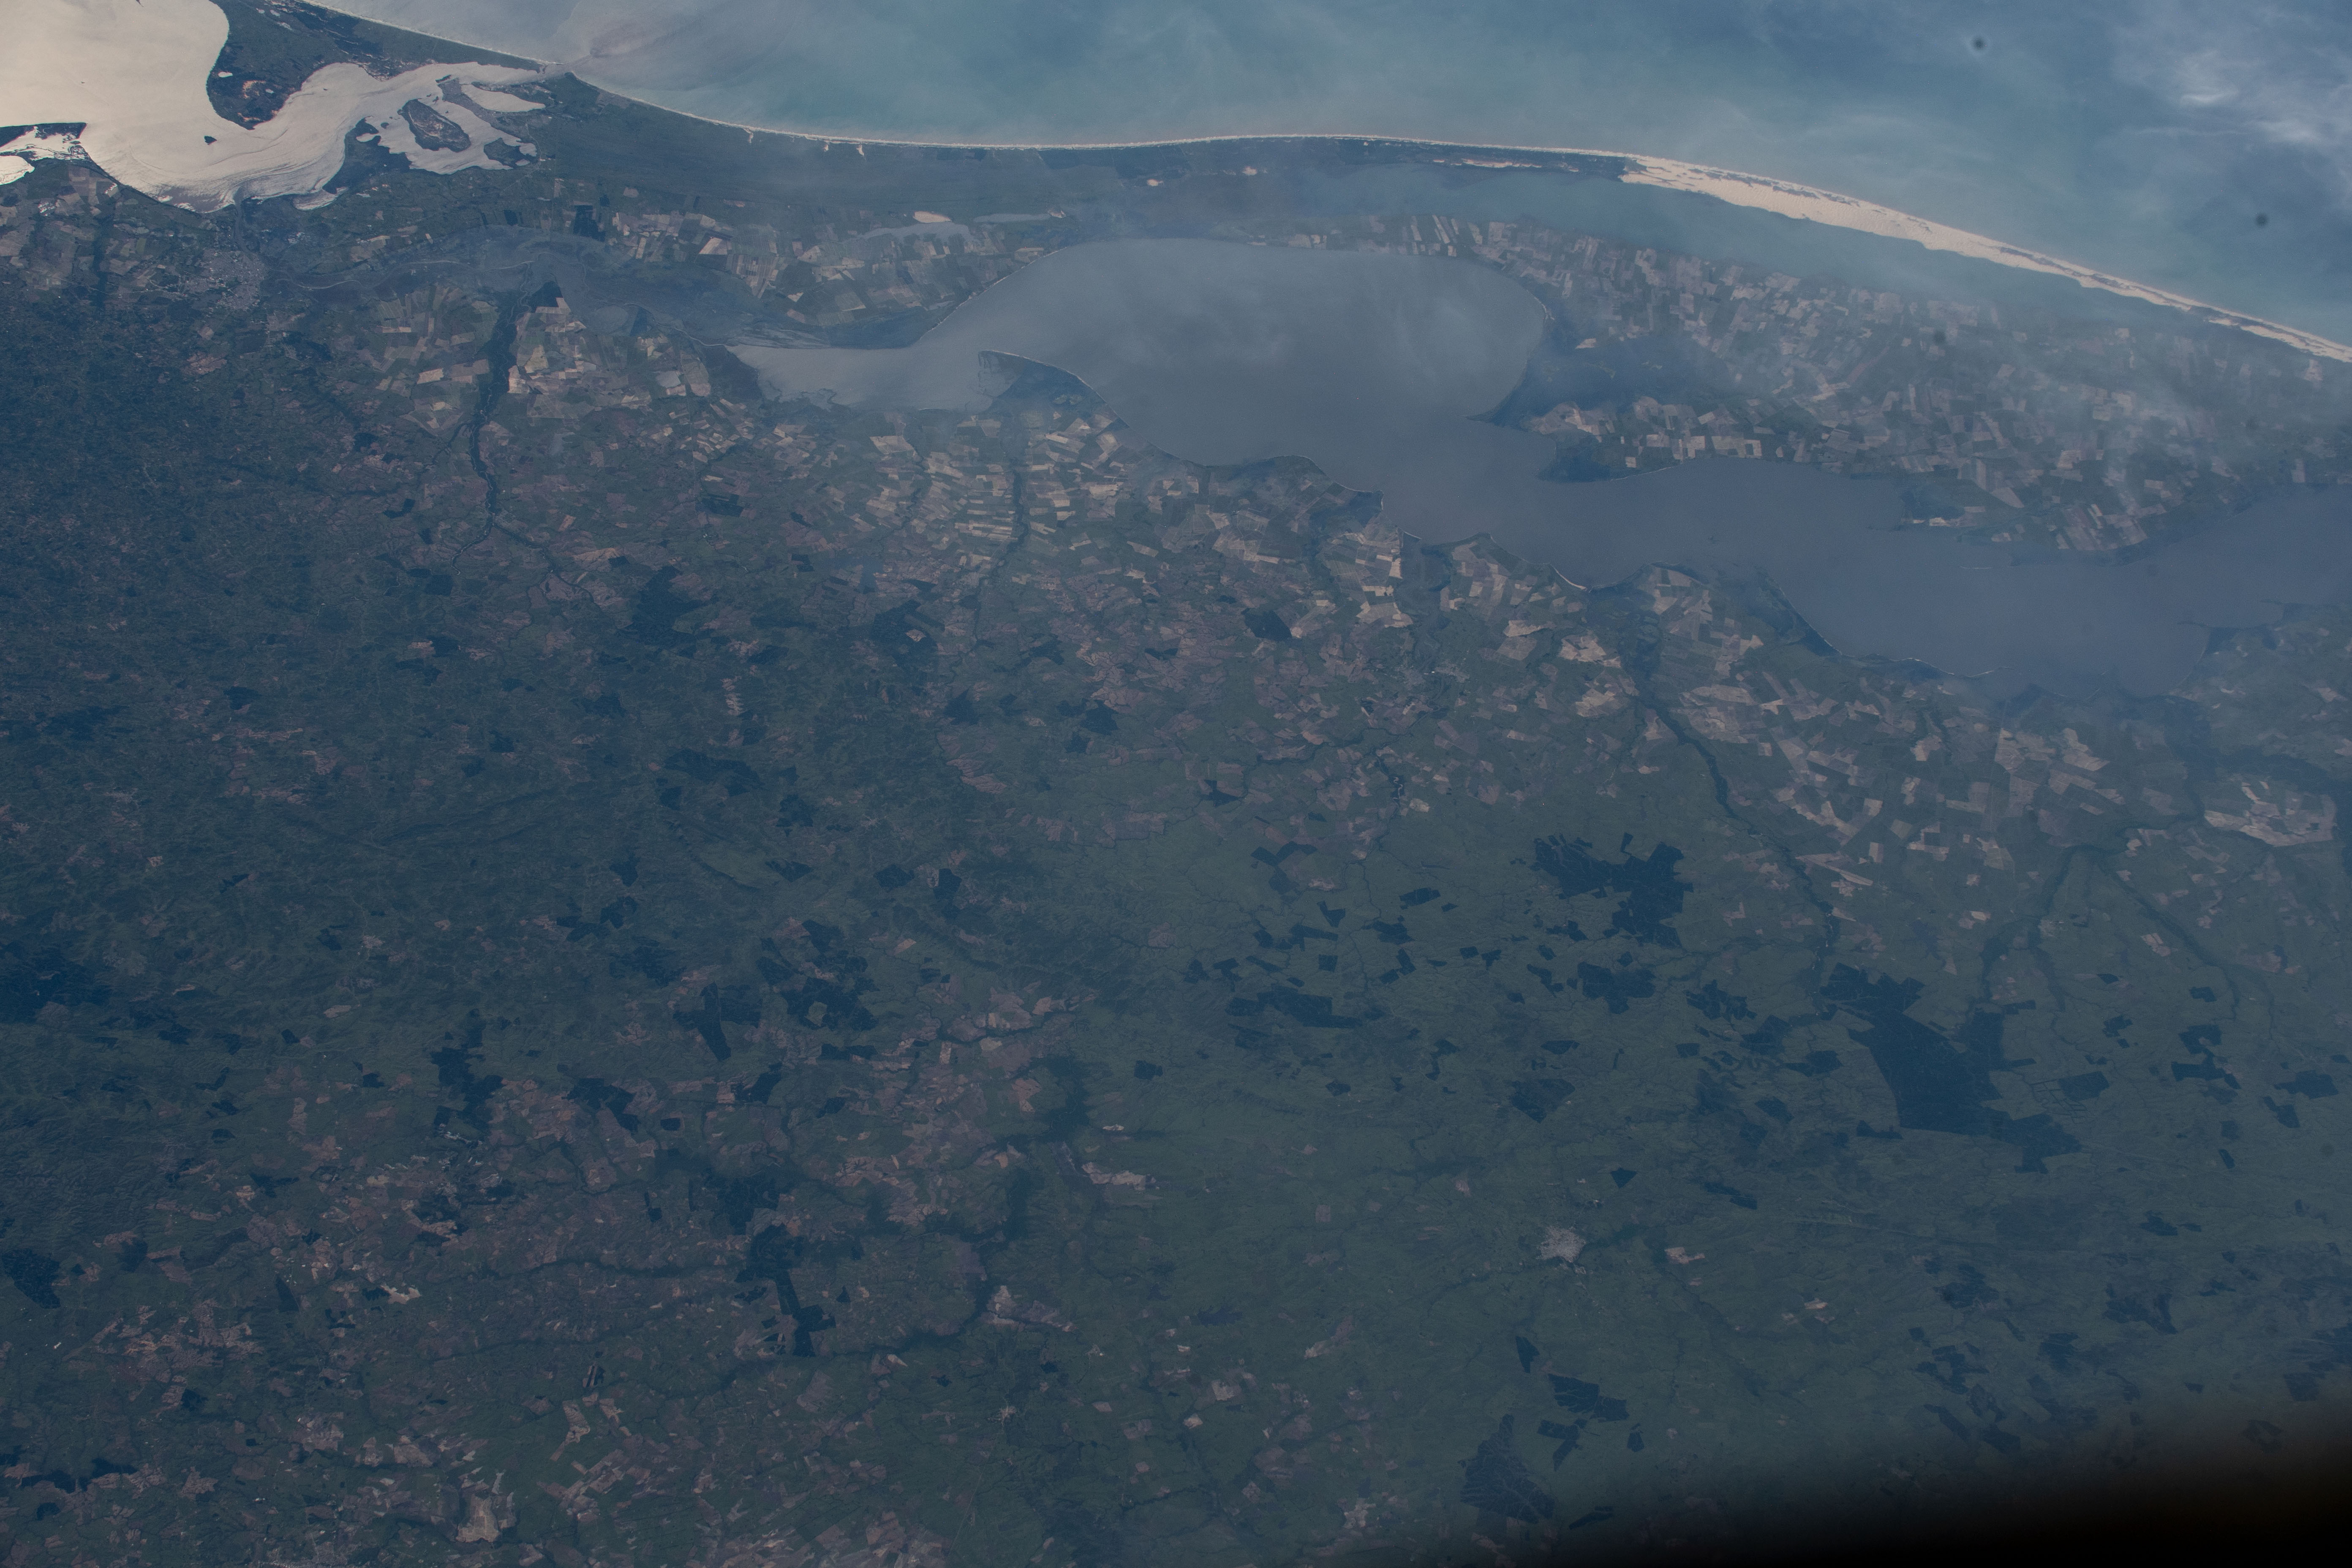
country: BRAZIL
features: LAGOA MIRIM, LAGOA MANGUEIRA
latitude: -32.3
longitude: -53.4
